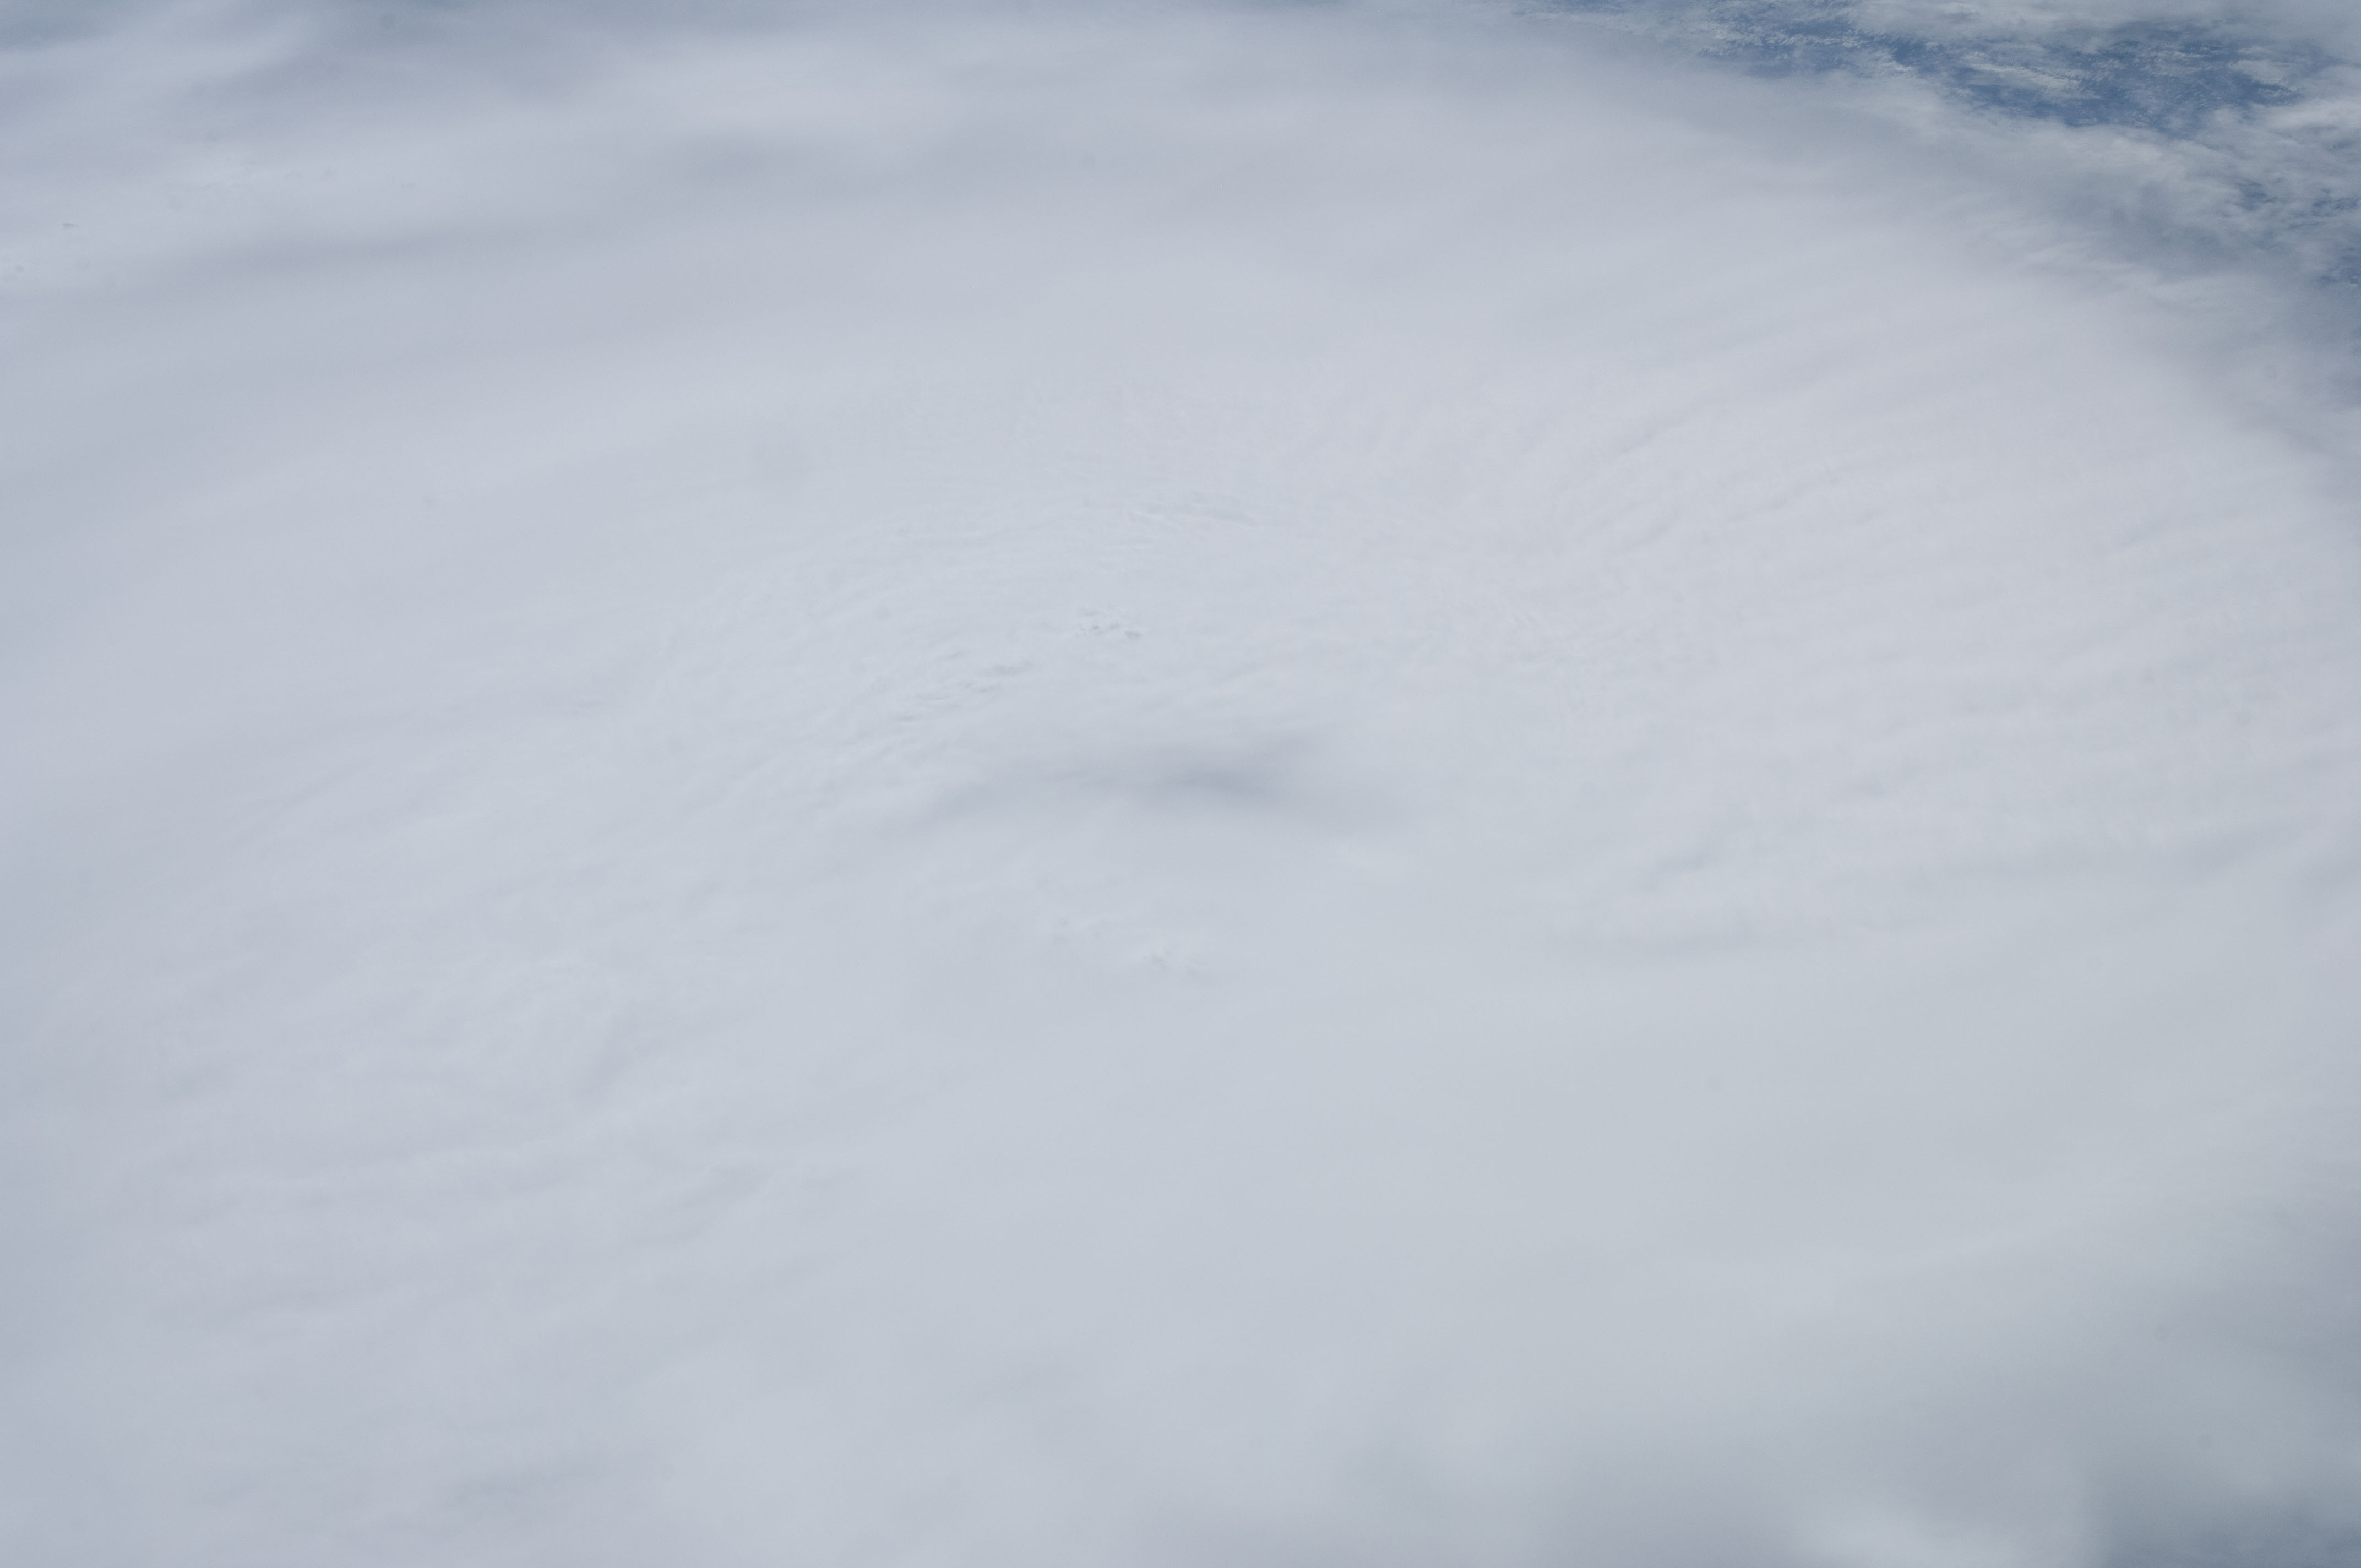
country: INDIAN OCEAN
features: TROPICAL CYCLONE FELLENG, BANDING FEATURES, EYE, SEA SURFACE
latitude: -14.0
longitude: 55.5
